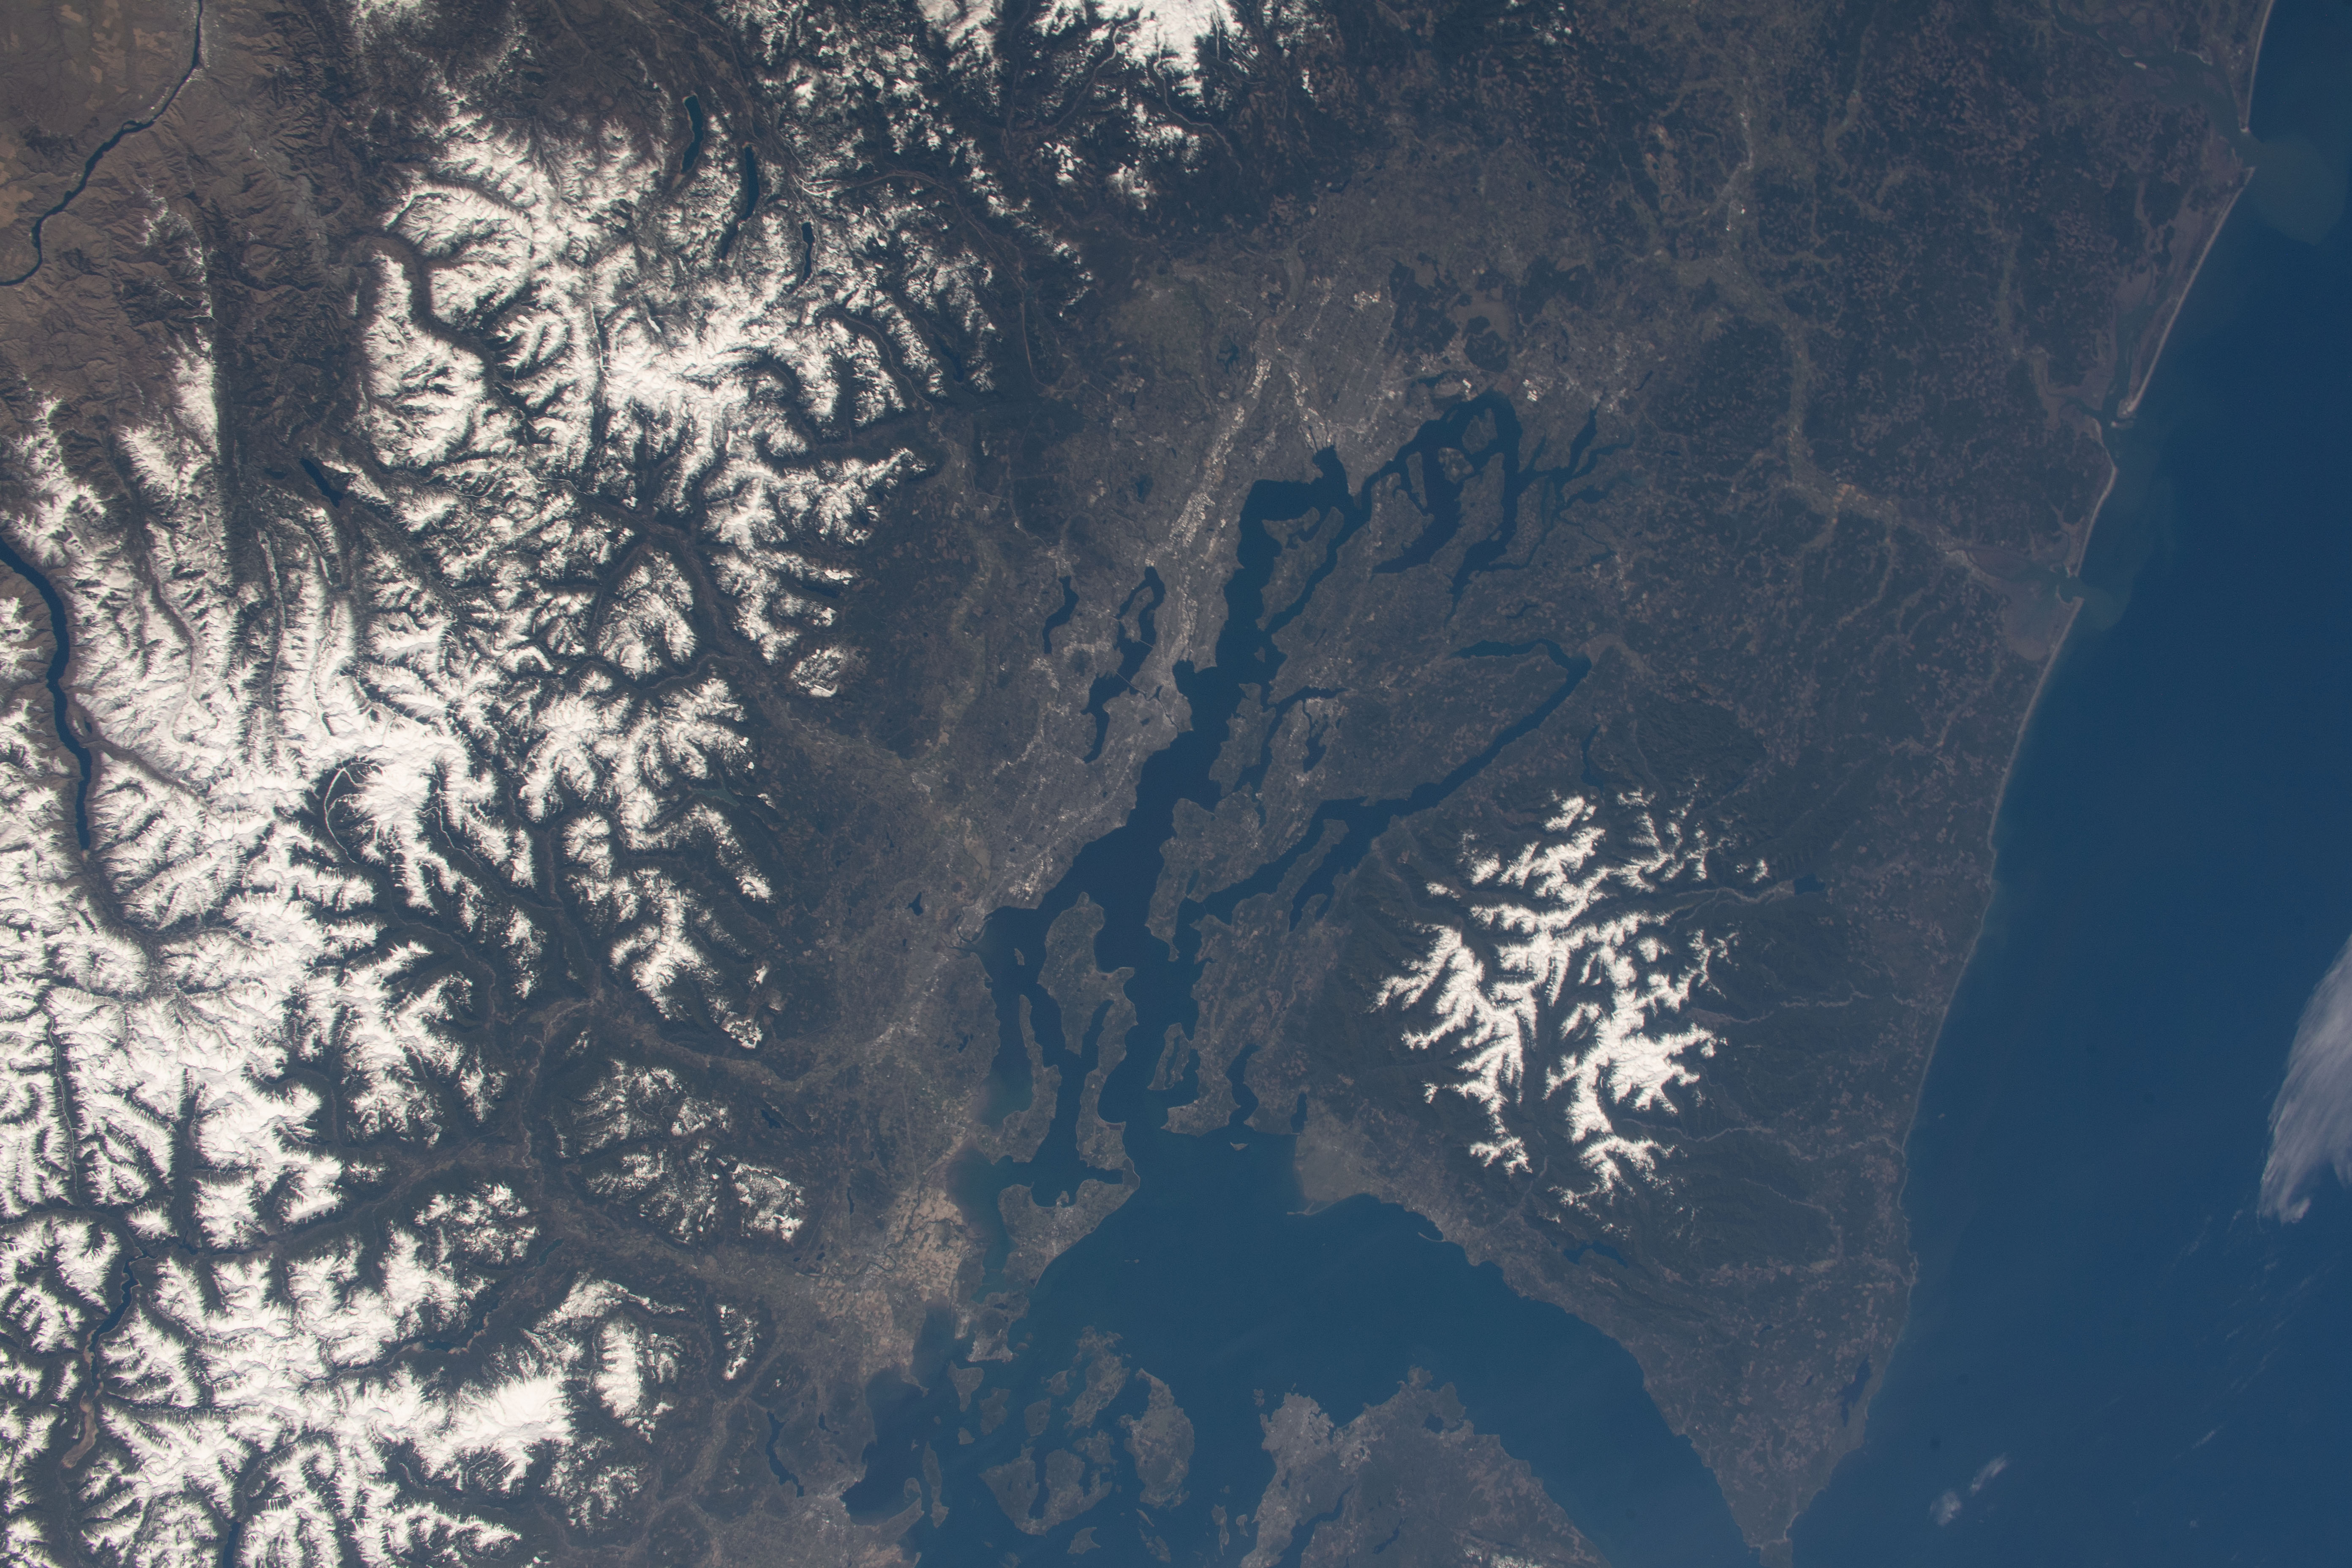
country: USA-WASHINGTON
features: NORTH CASCADES NATIONAL PARK, PUGET SOUND, OLYMPIC NATIONAL PARK
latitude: 48.0
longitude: -123.0
